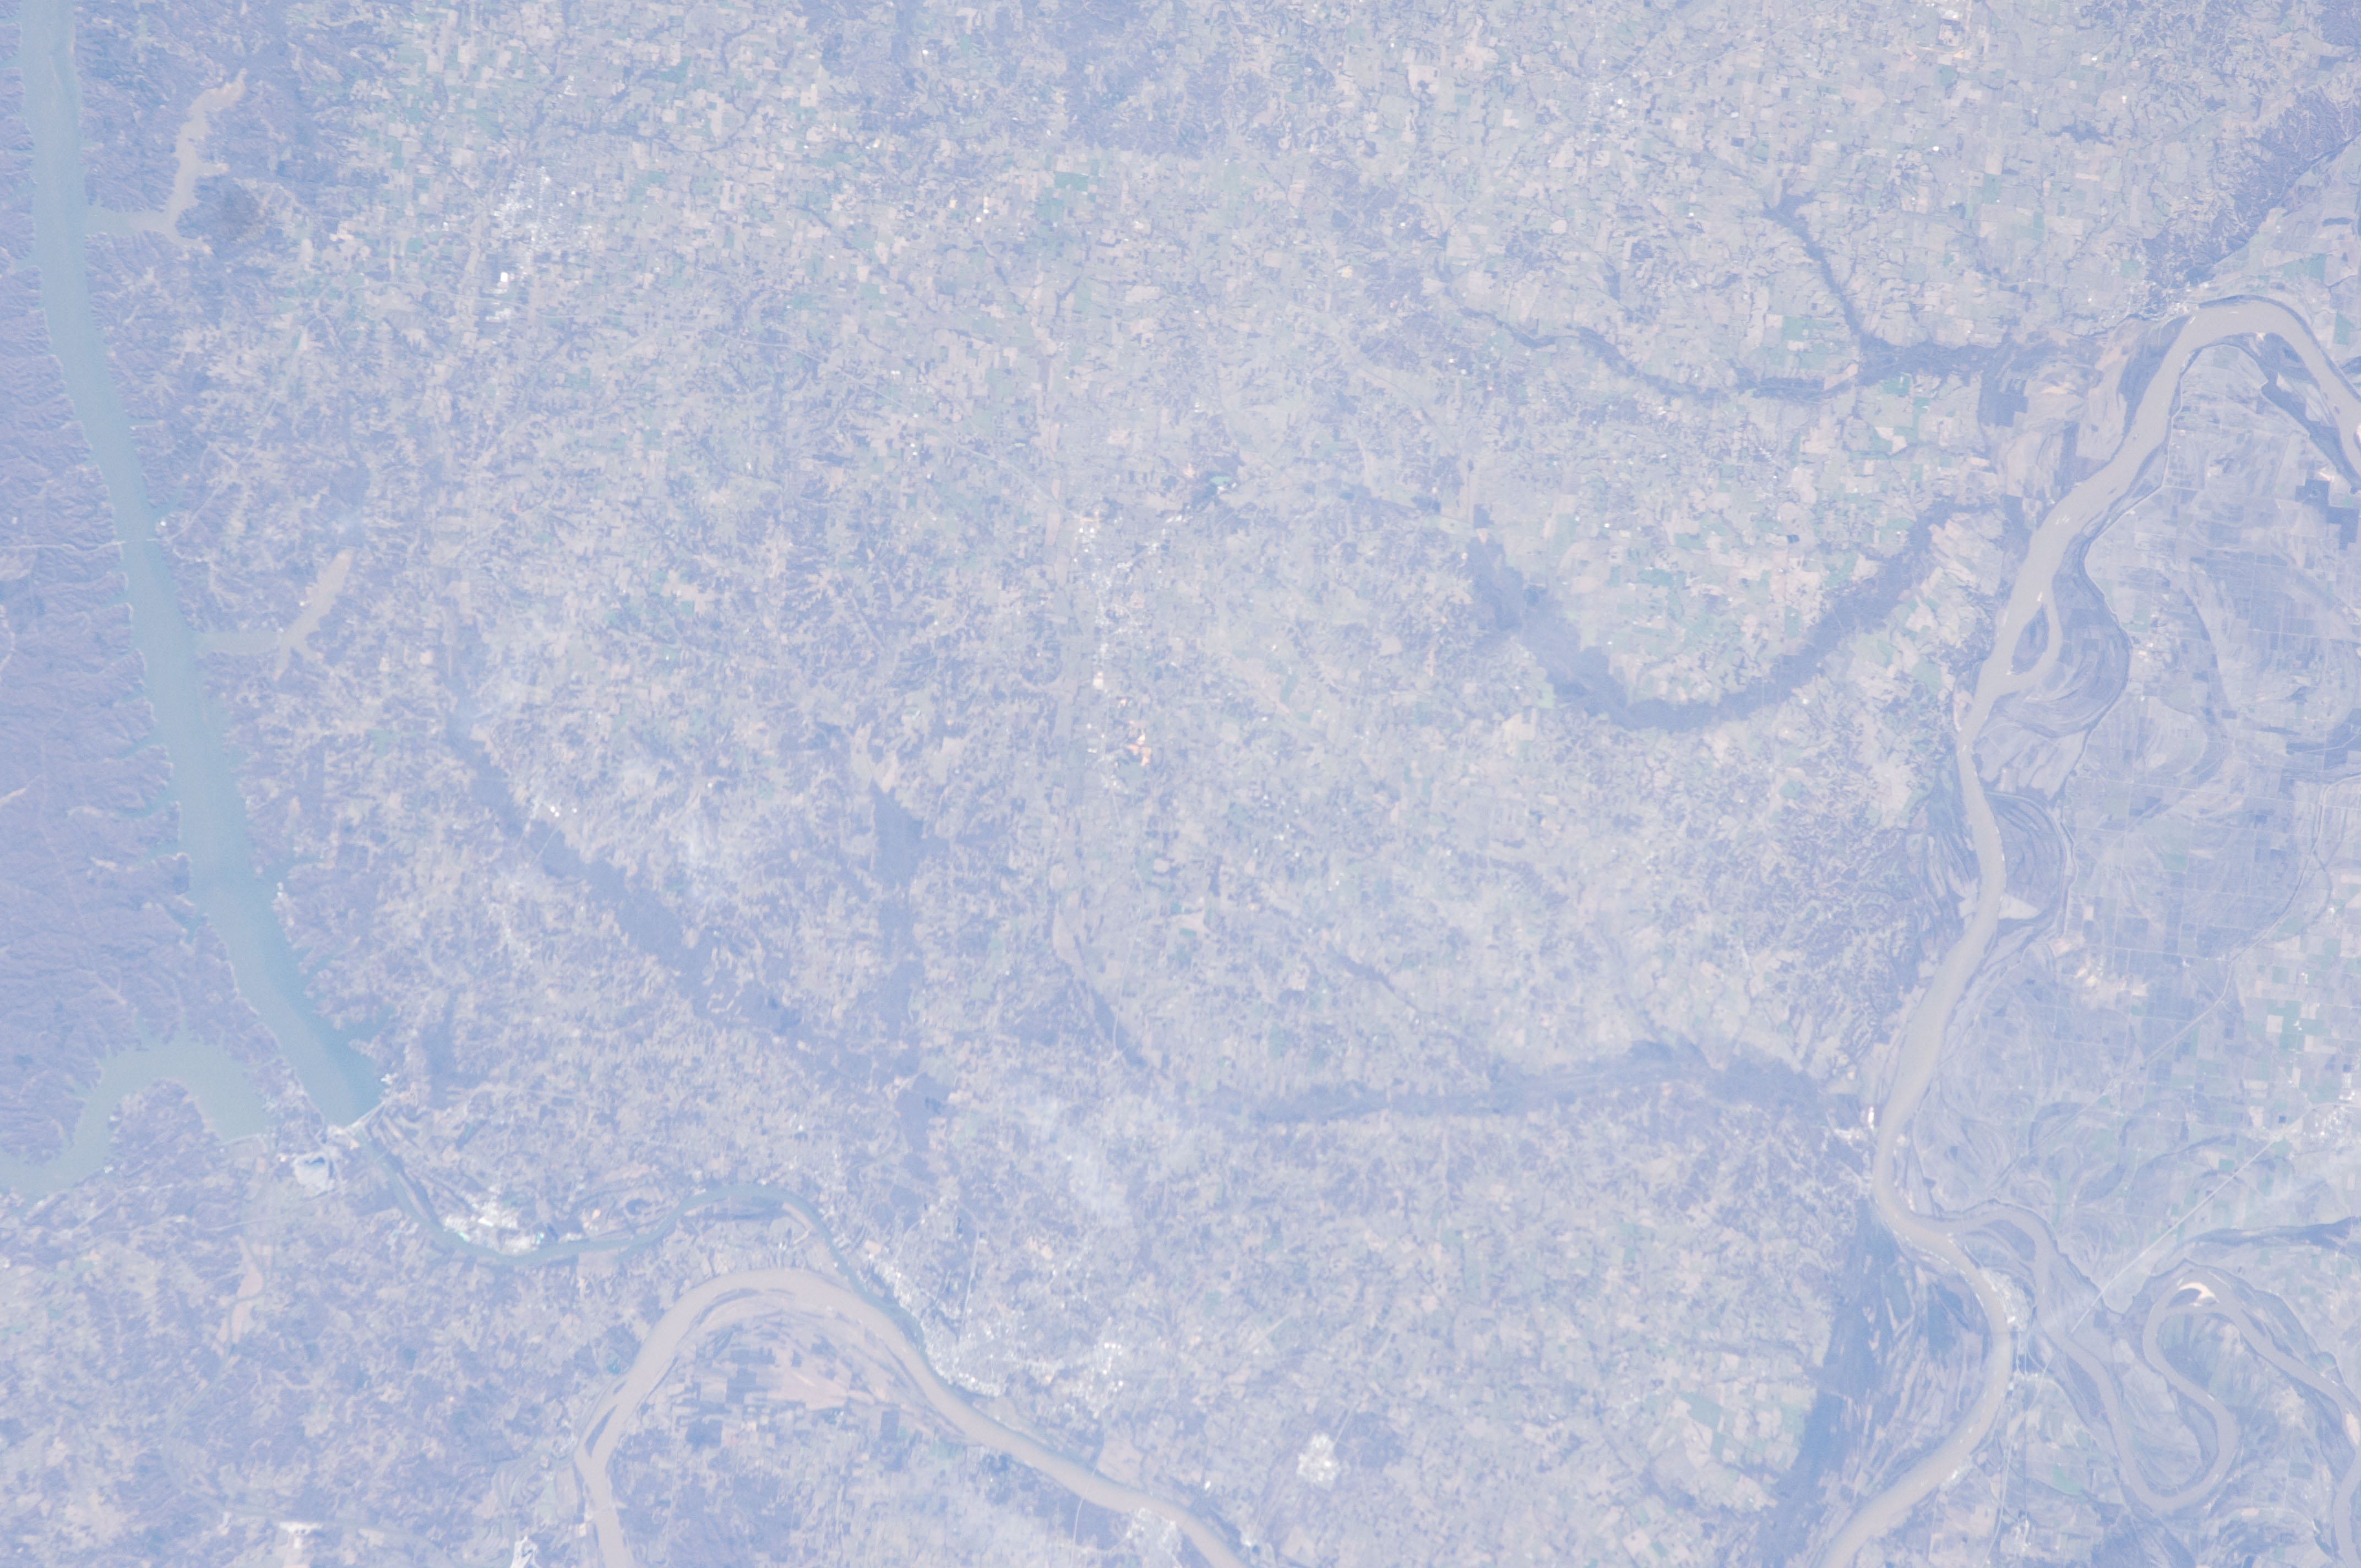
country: USA-KENTUCKY
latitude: 36.8
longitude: -88.7
